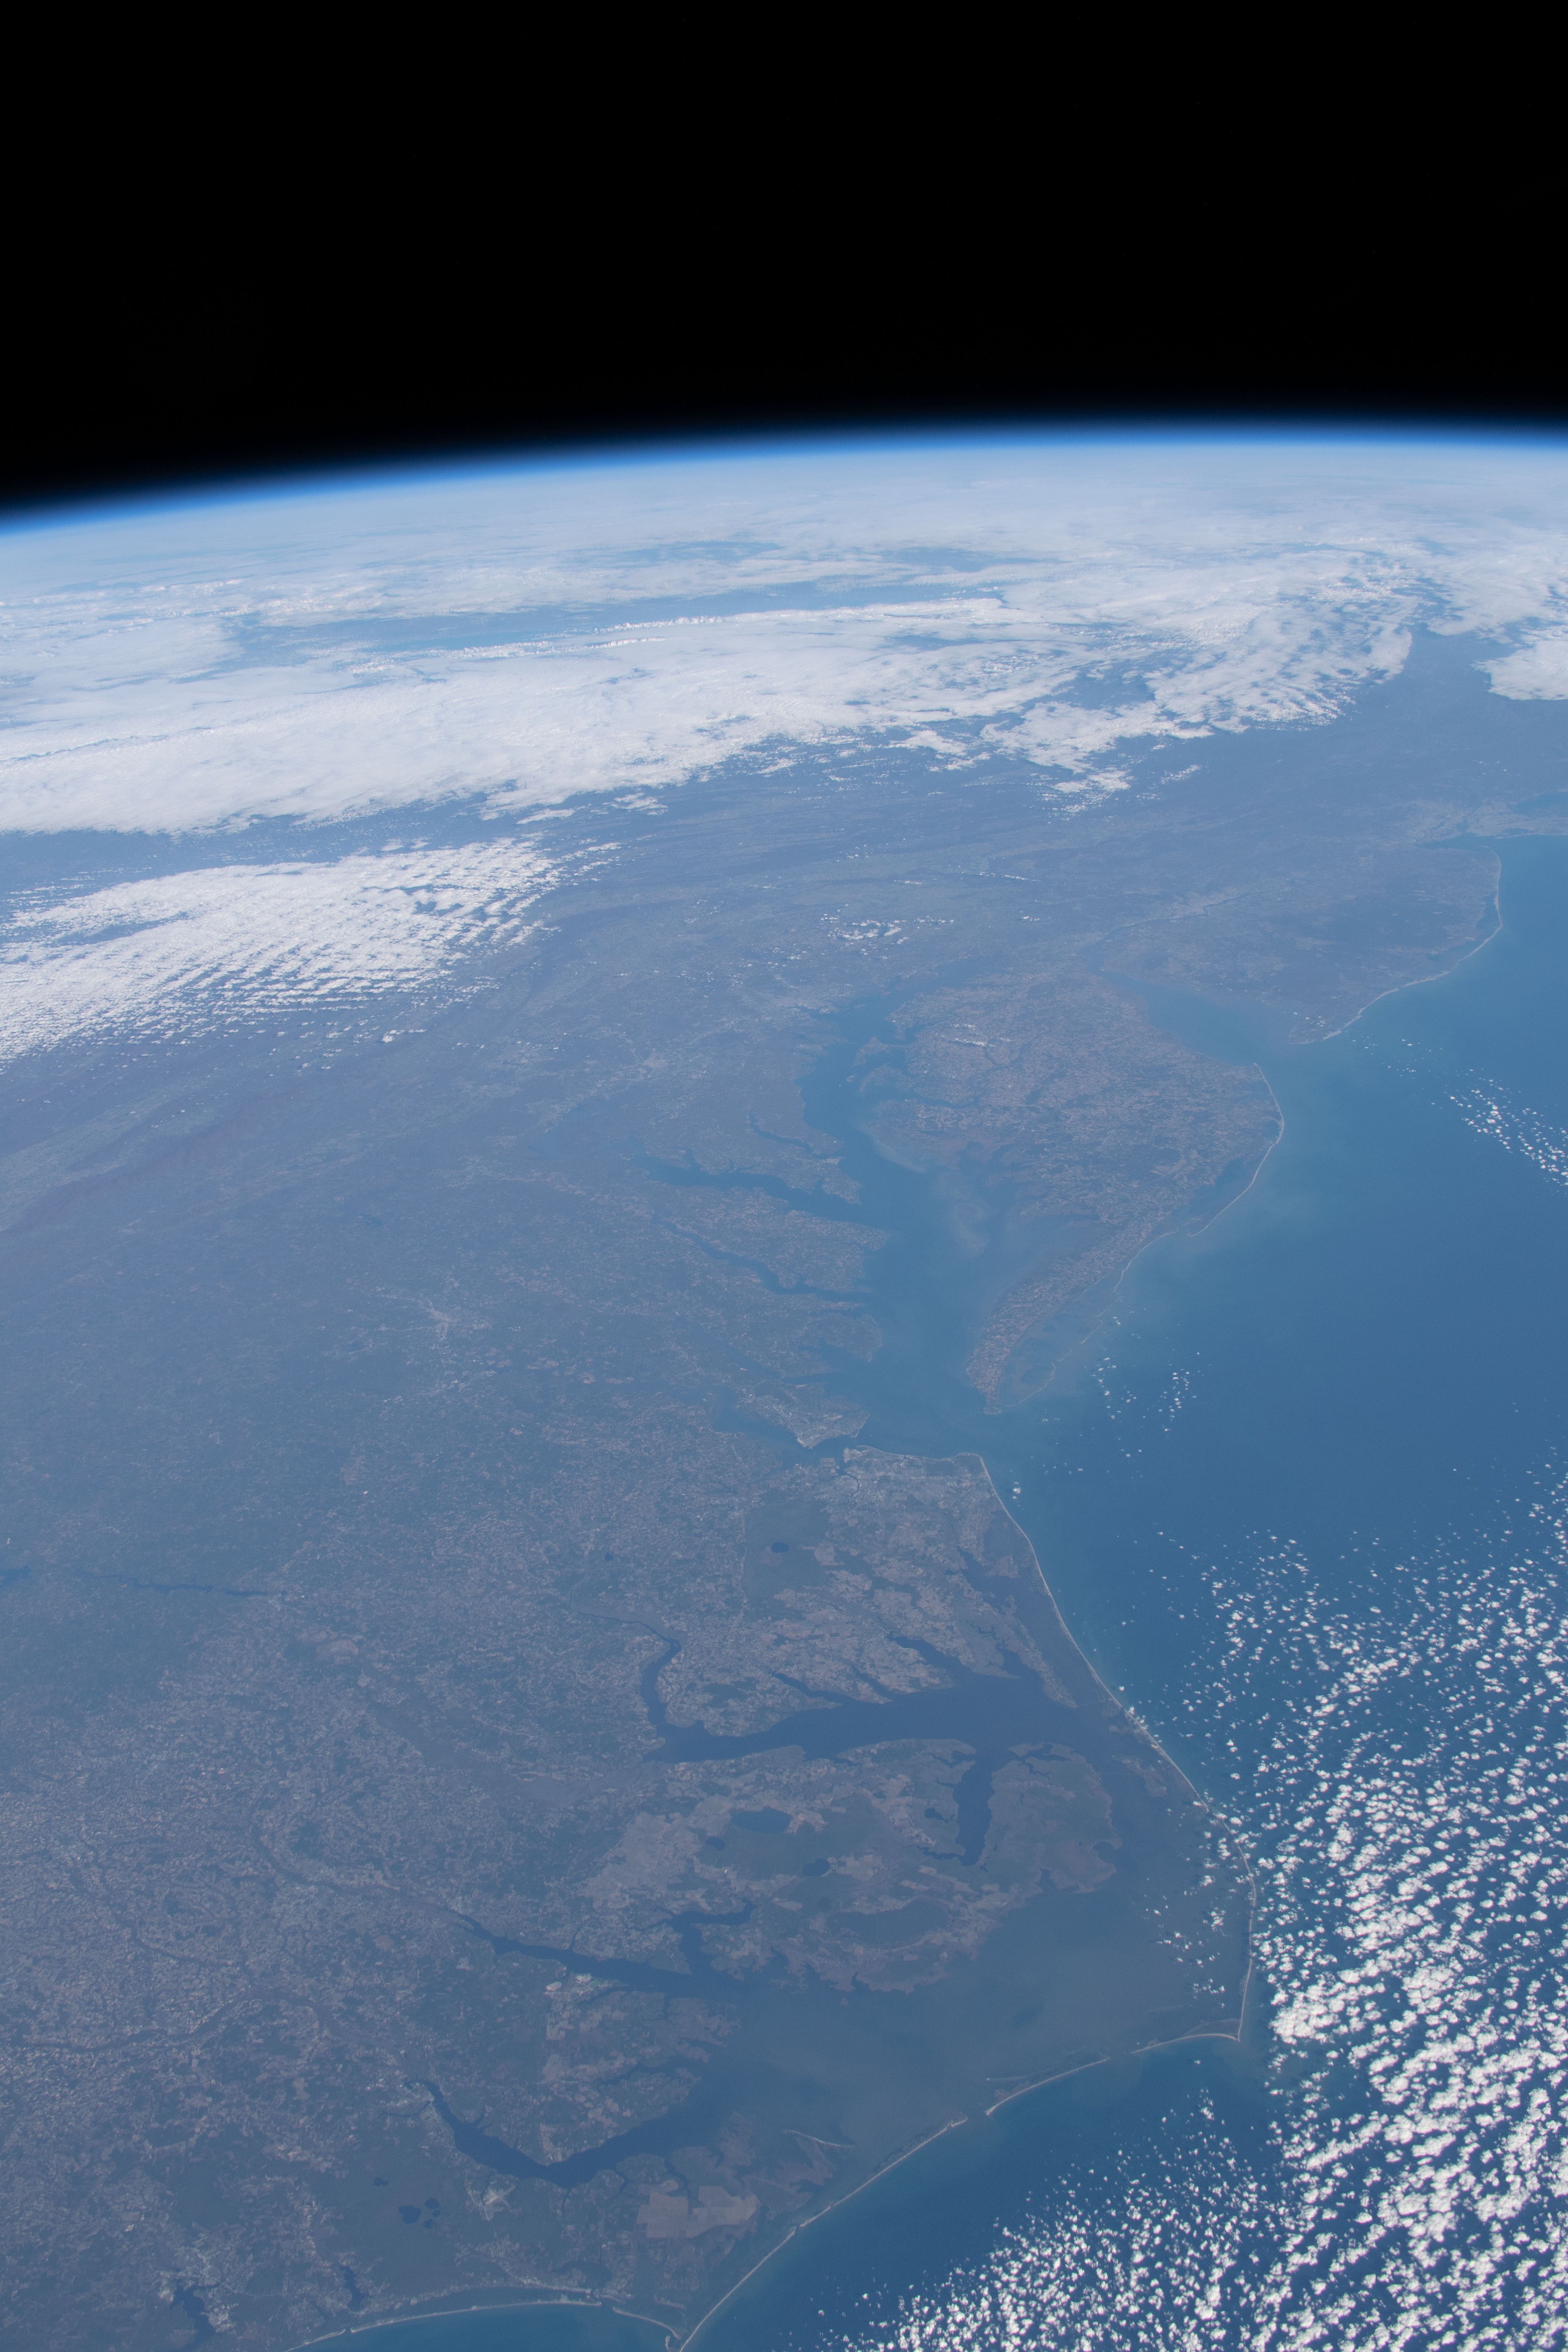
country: USA-MARYLAND
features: CHESAPEAKE BAY, PAMILCO SOUND
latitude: 38.5
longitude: -76.5
